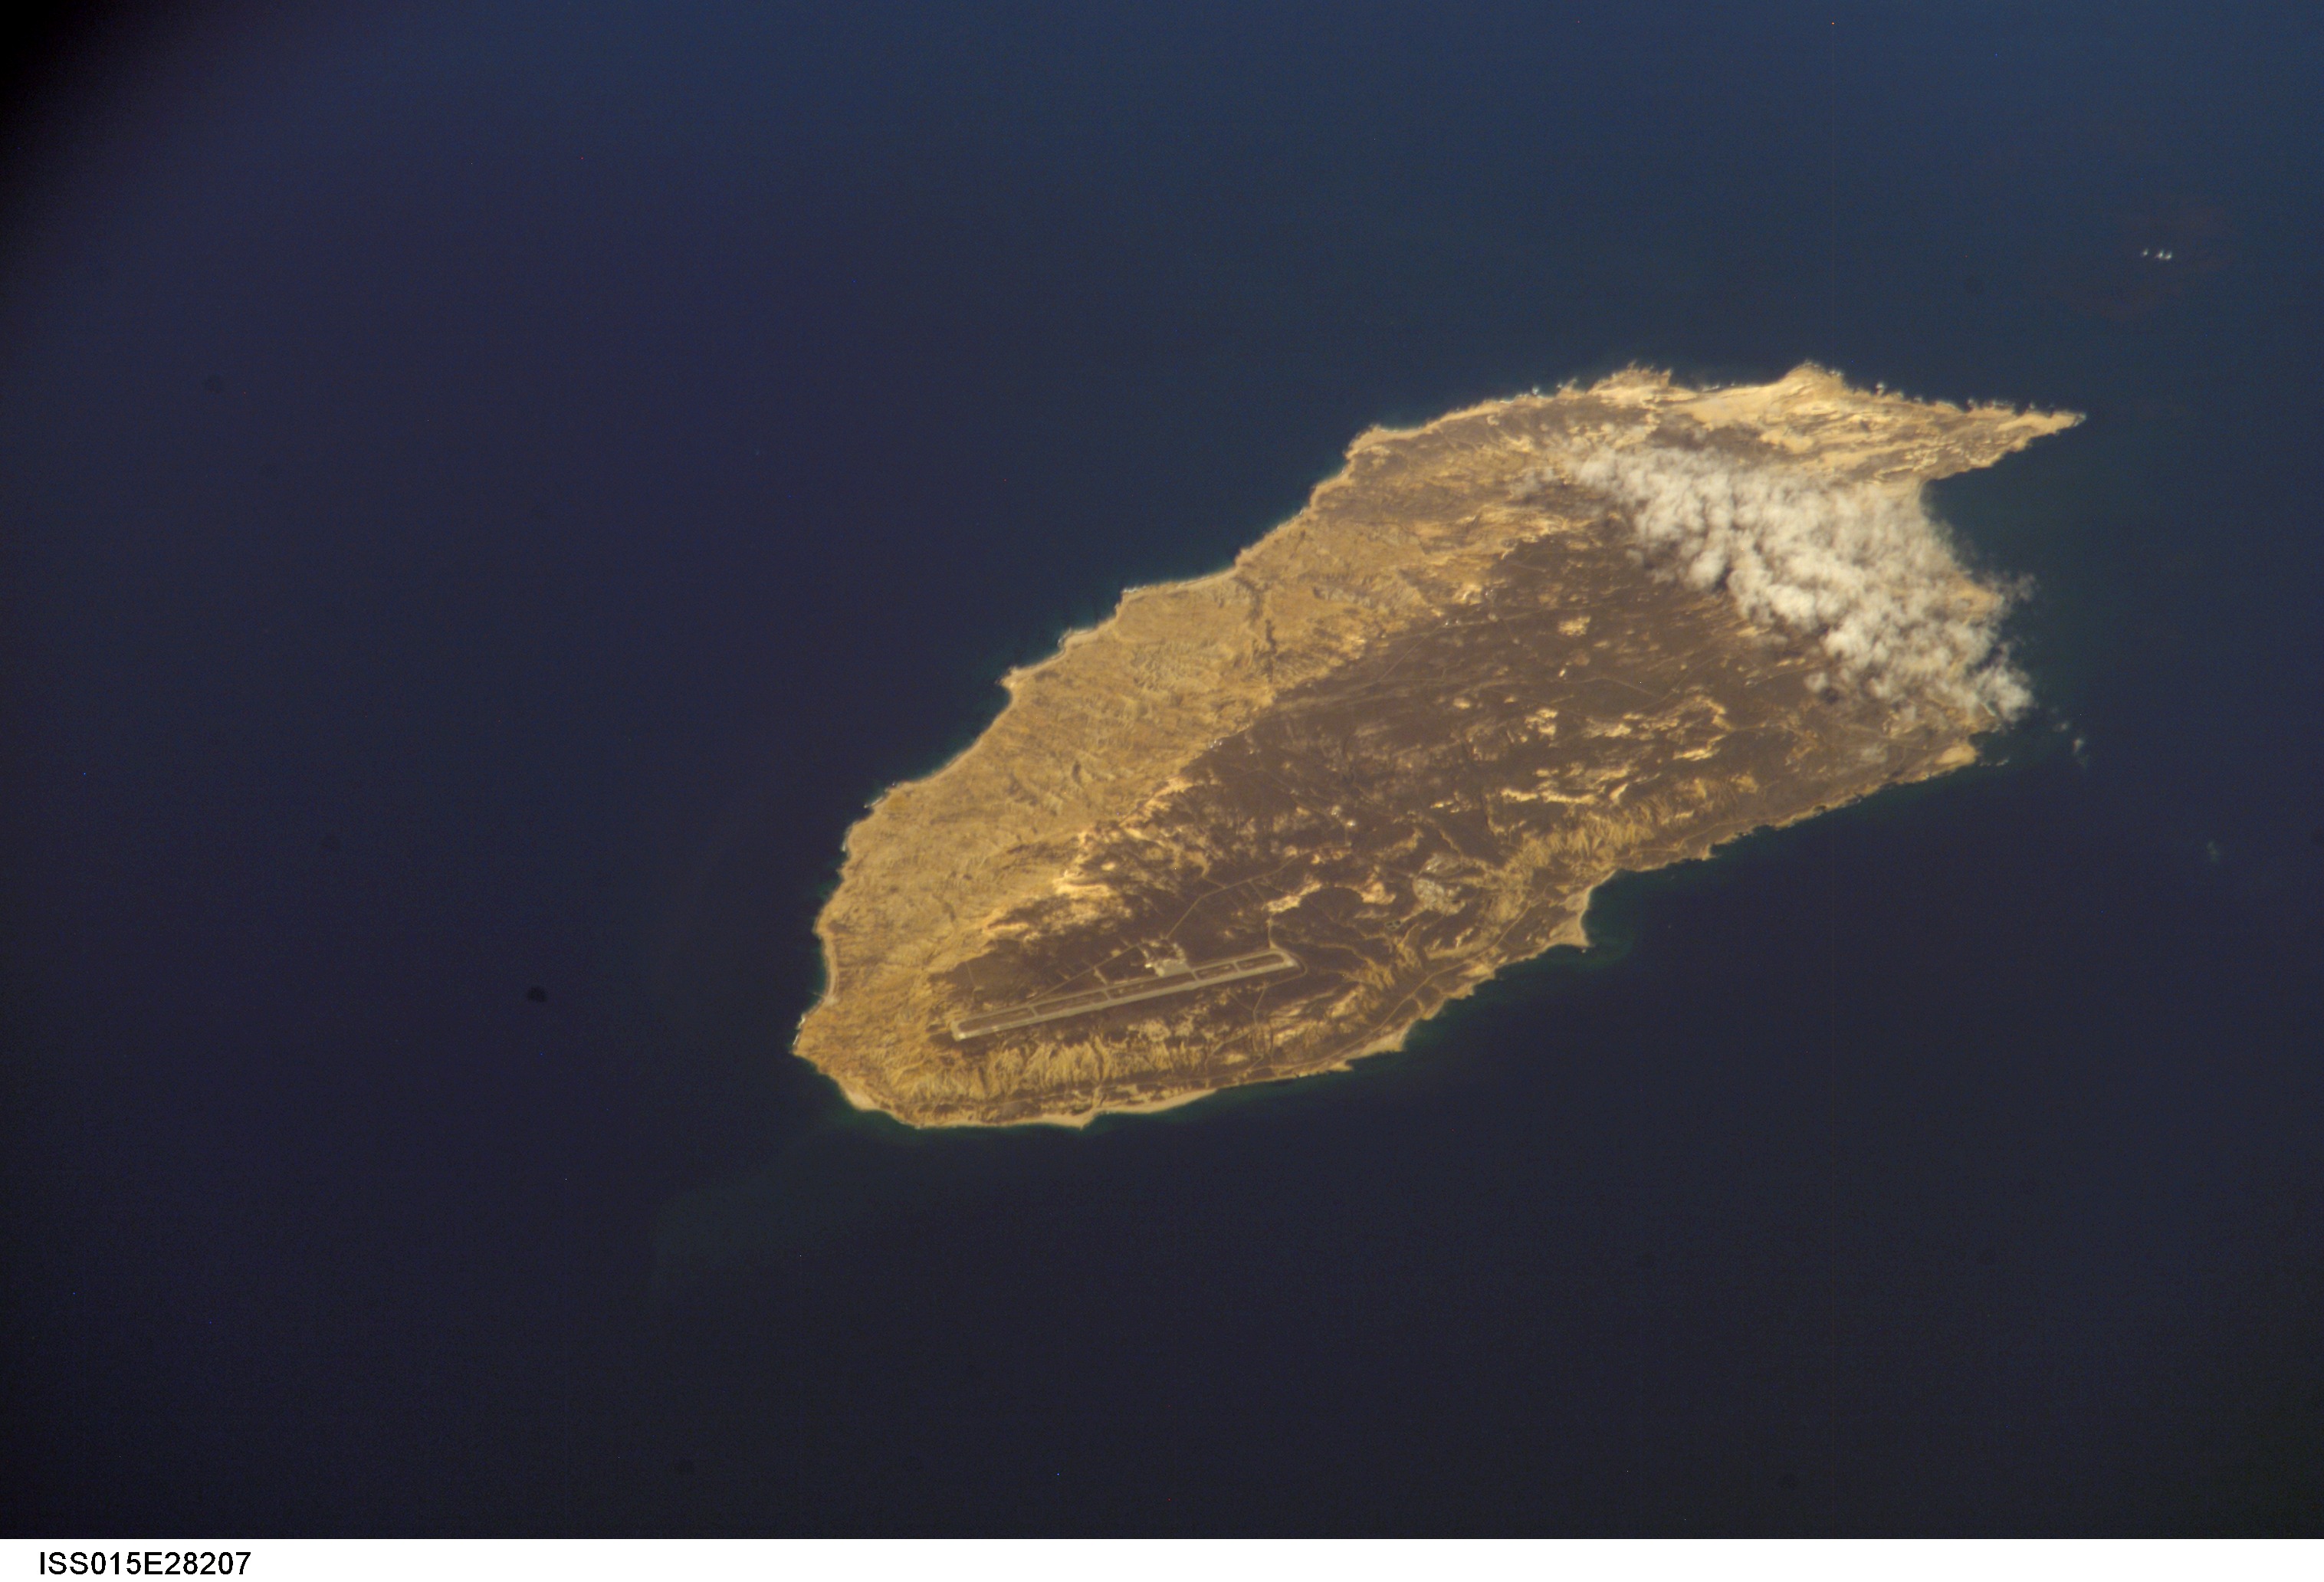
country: USA-CALIFORNIA
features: SAN NICOLAS ISLAND, AIR STRIP
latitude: 33.2
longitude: -119.5
